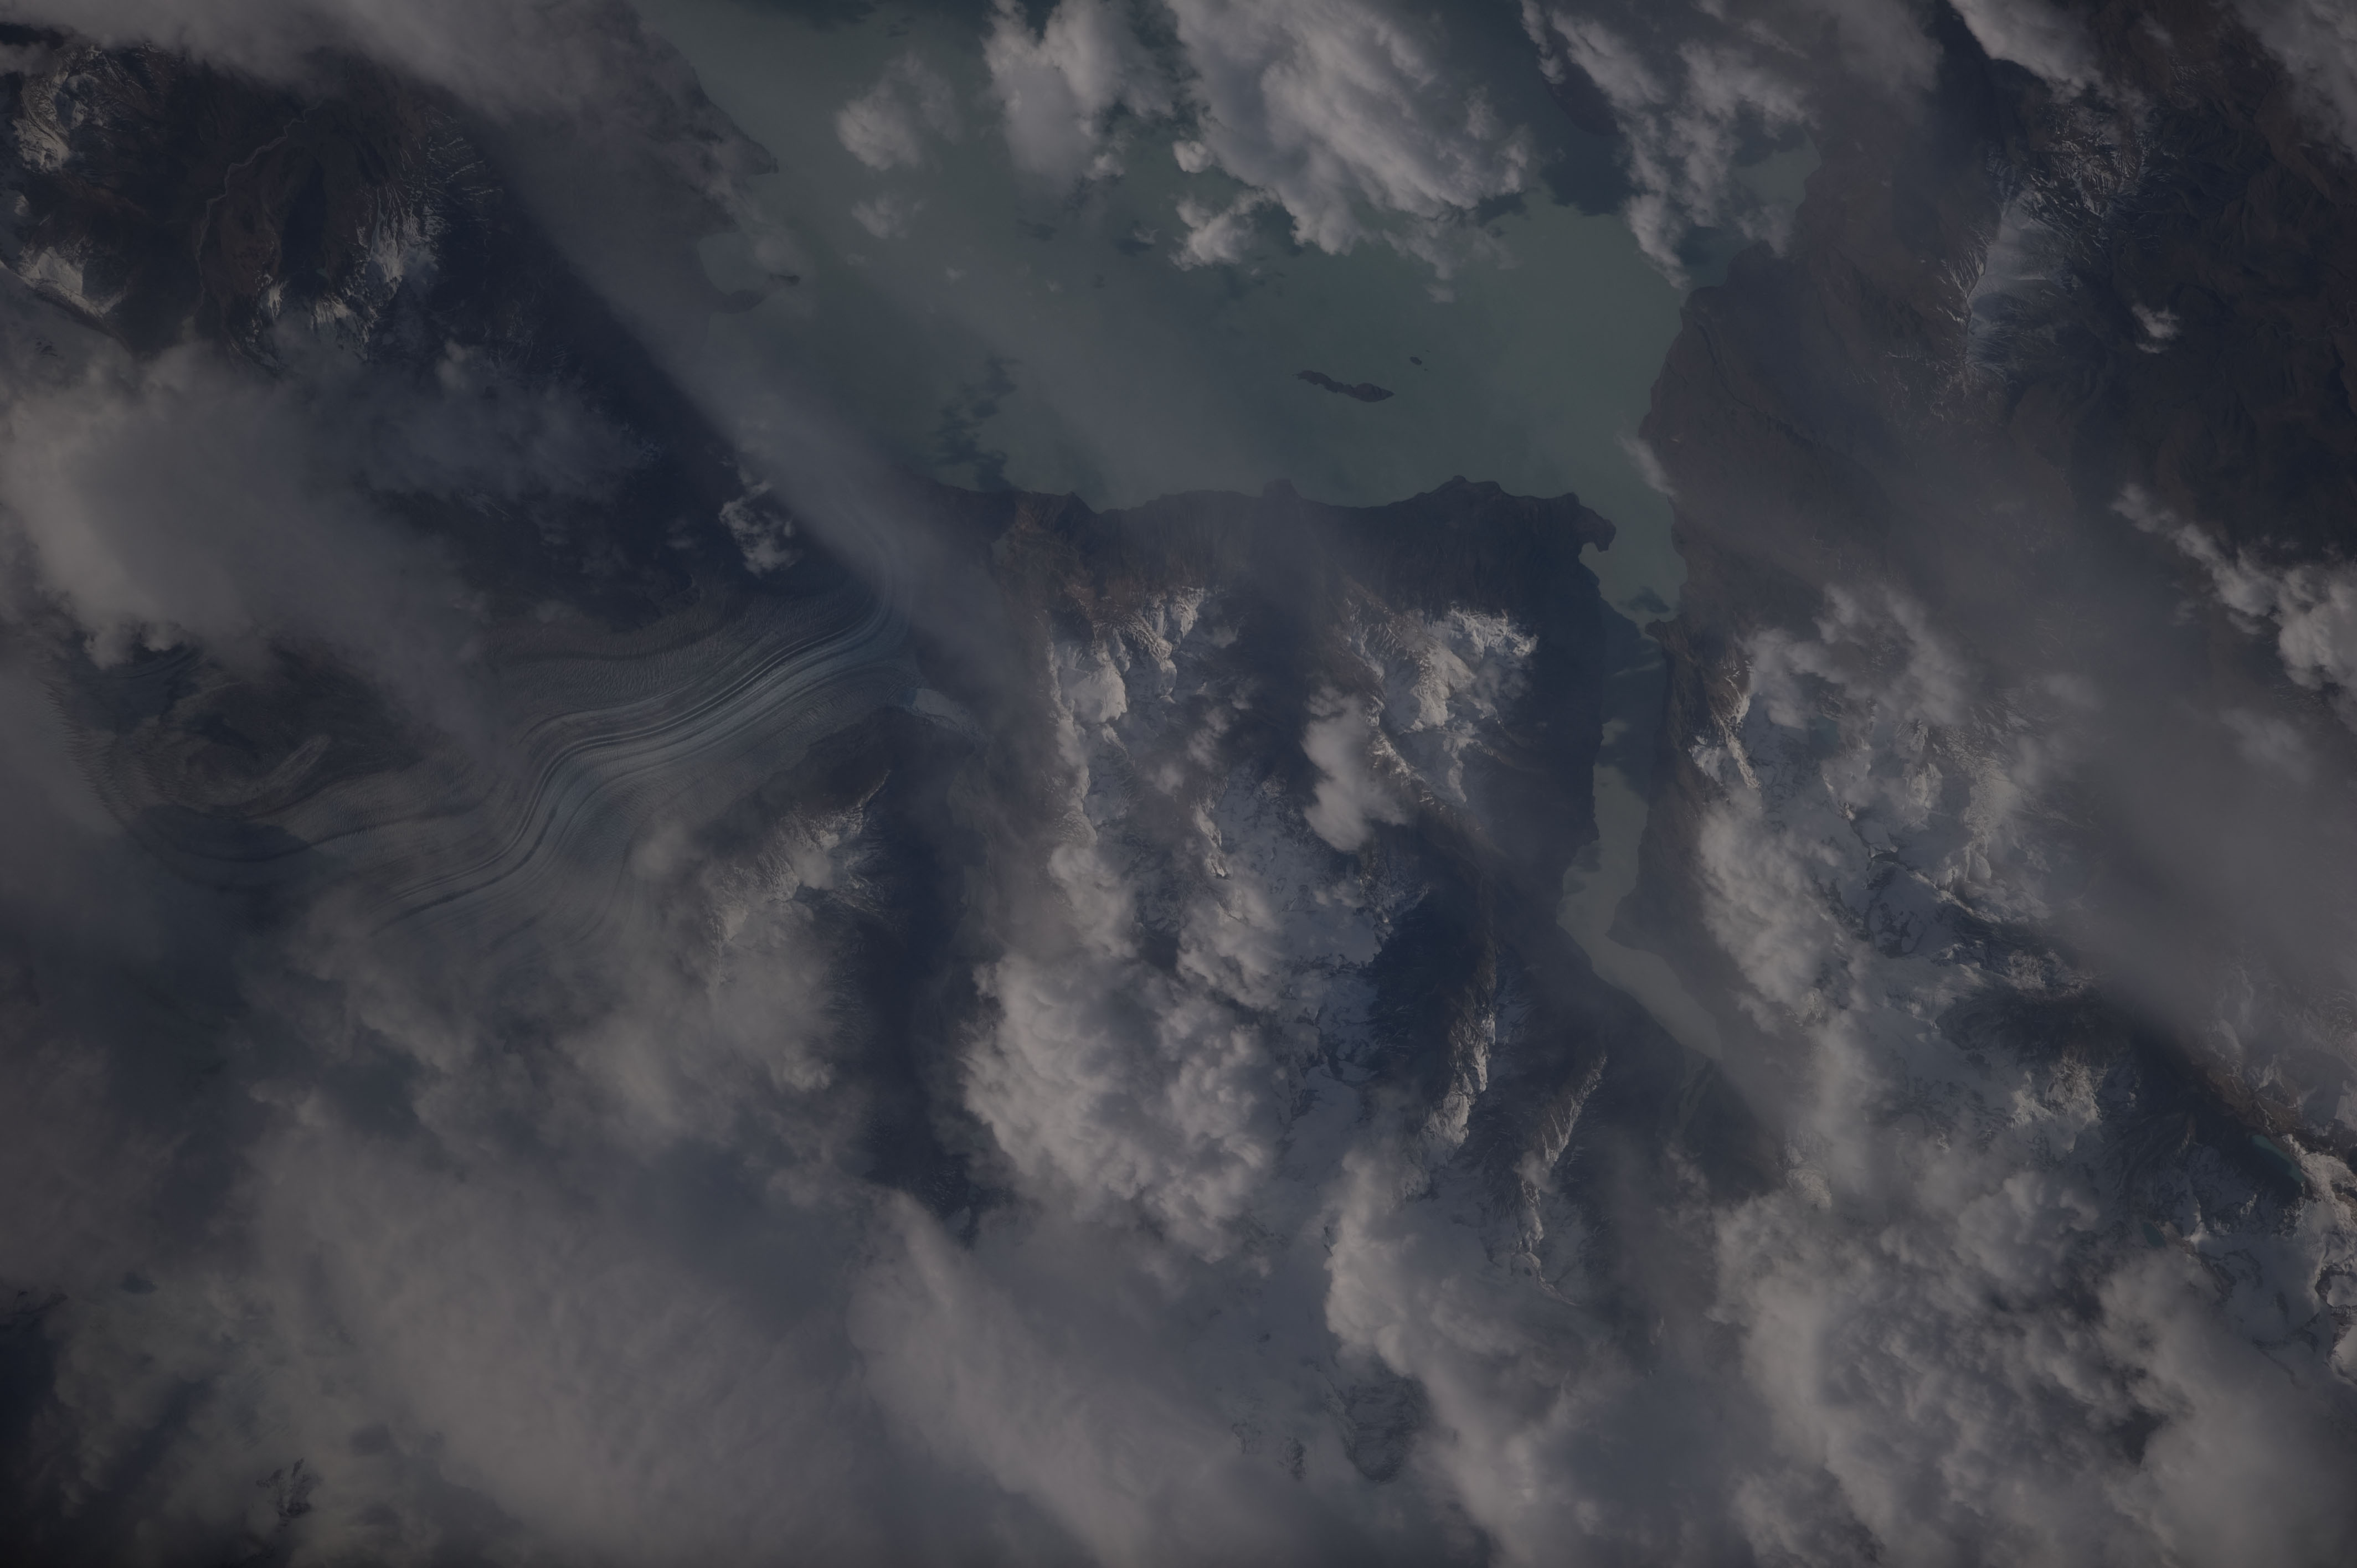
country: ARGENTINA
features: VIEDMA GL., L. VIEDMA
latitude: -49.6
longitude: -73.0
